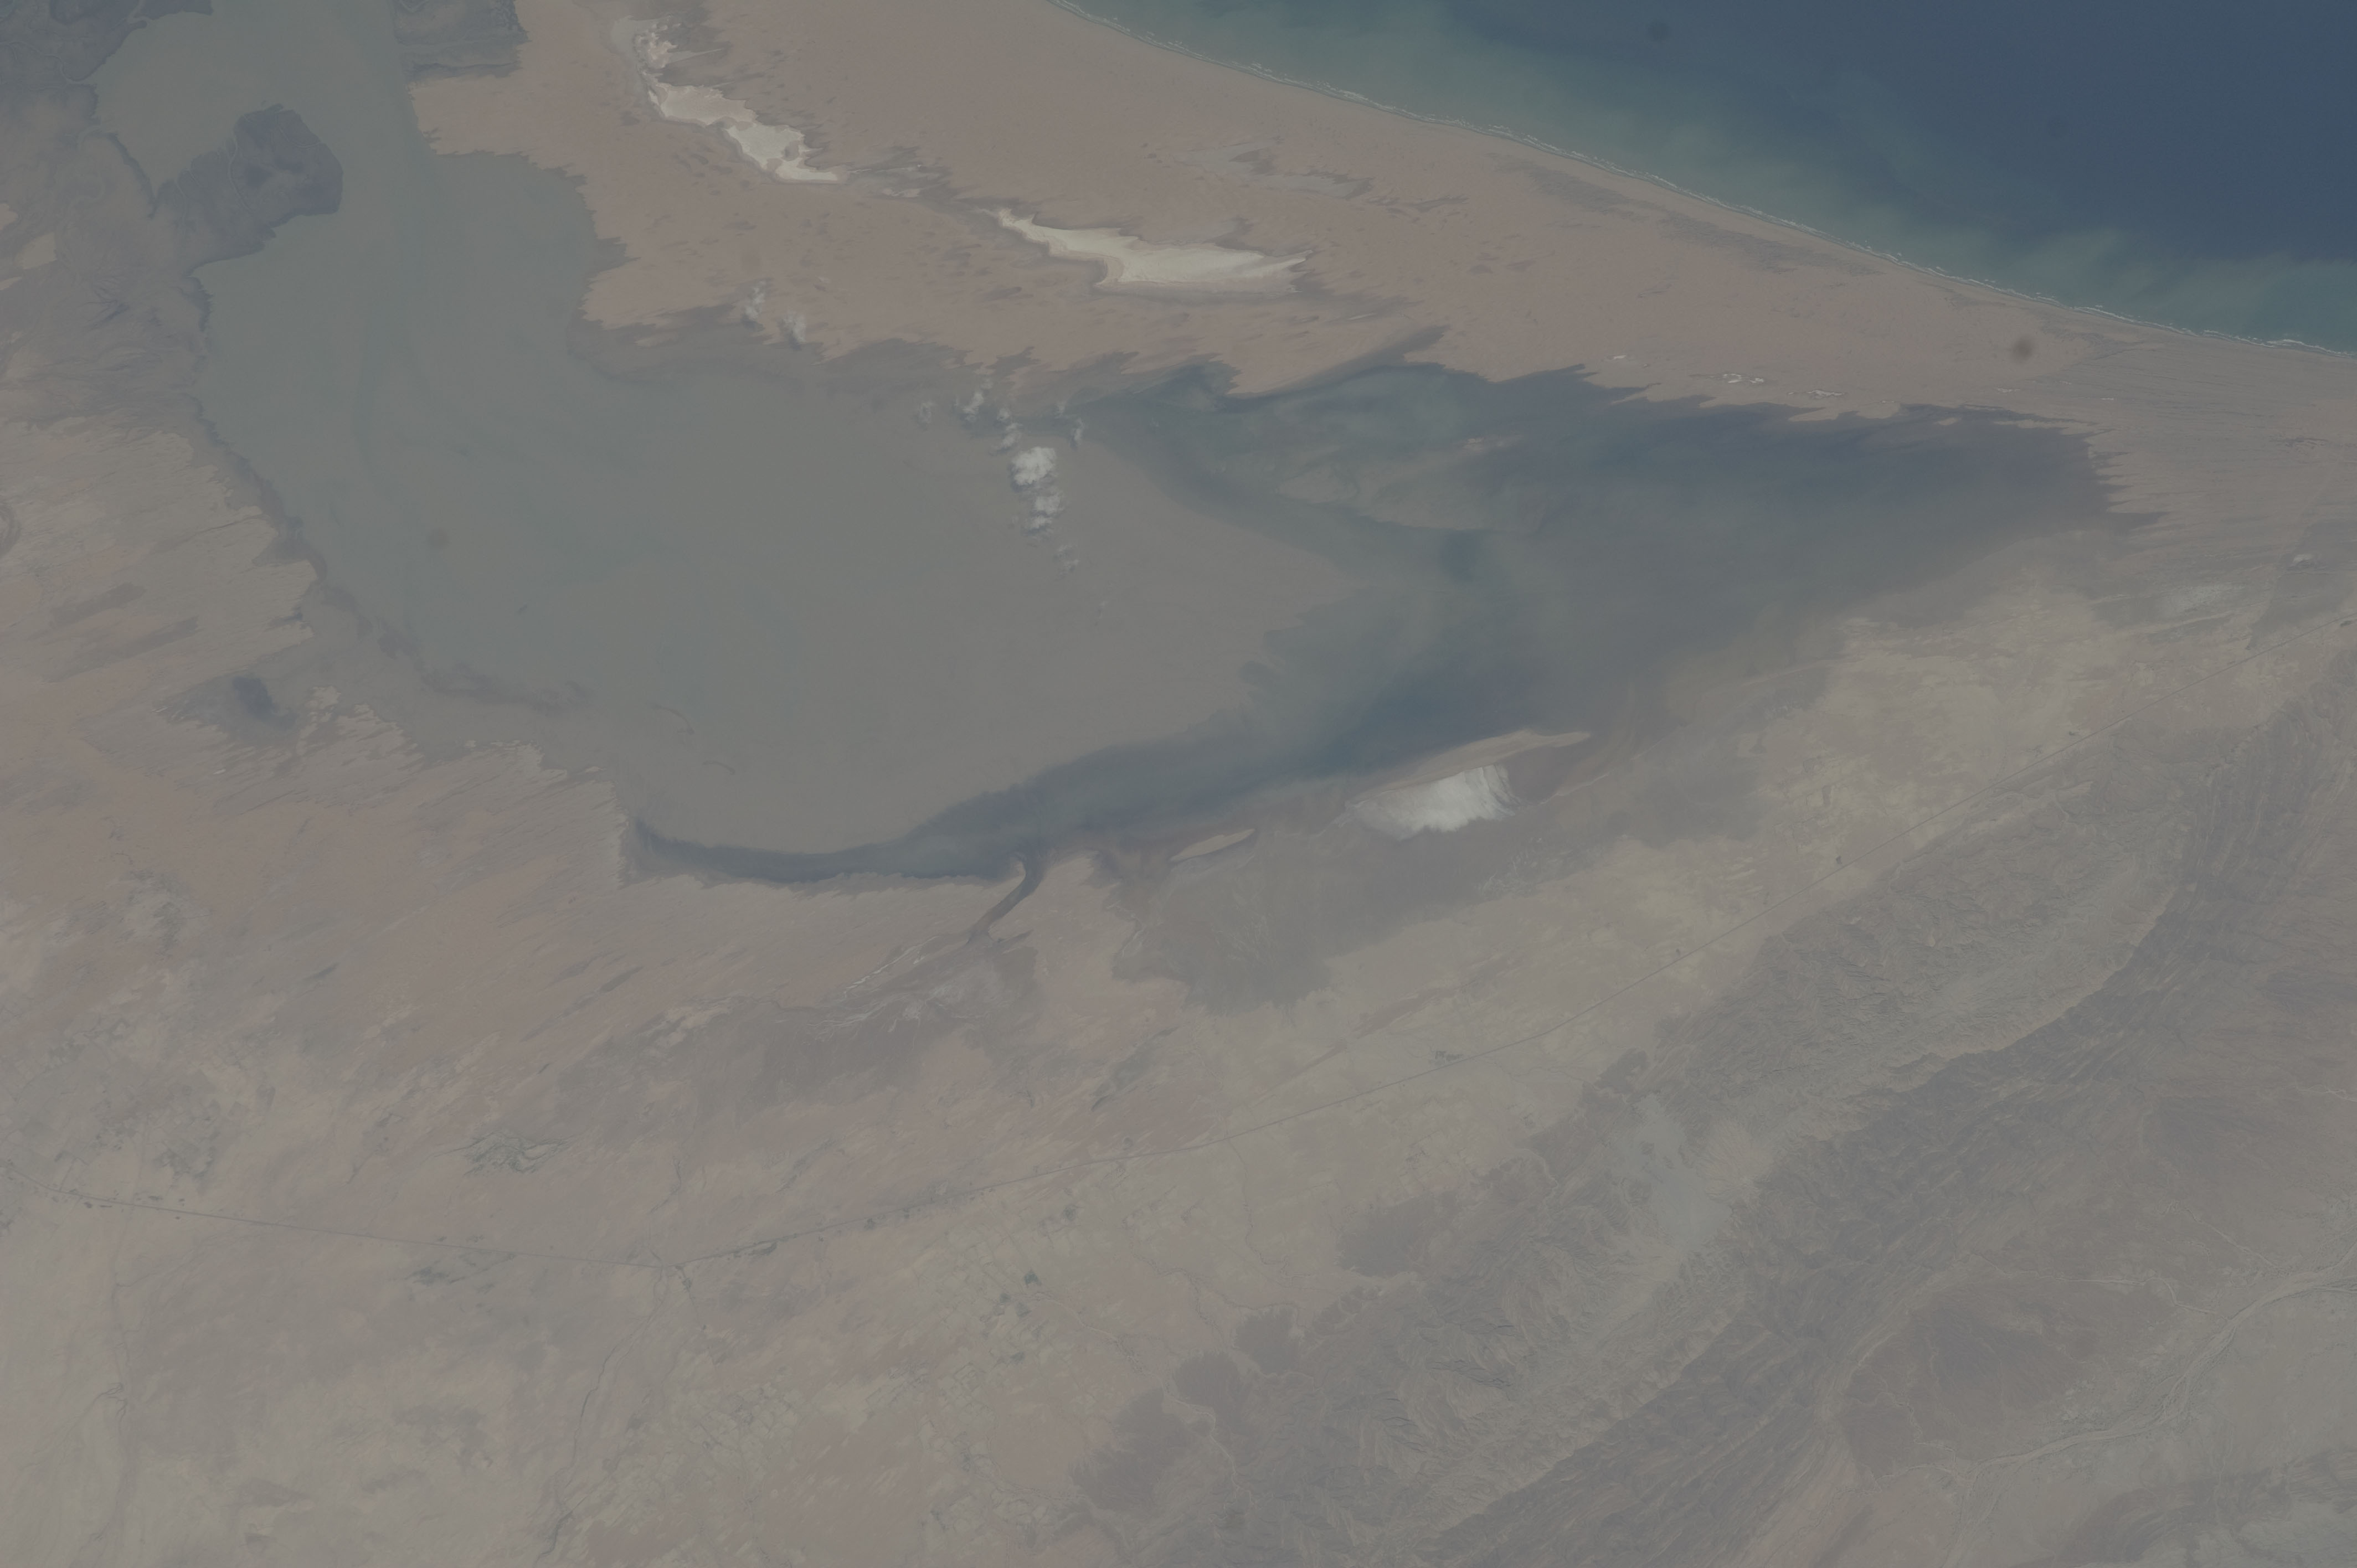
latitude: 25.5
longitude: 66.1
